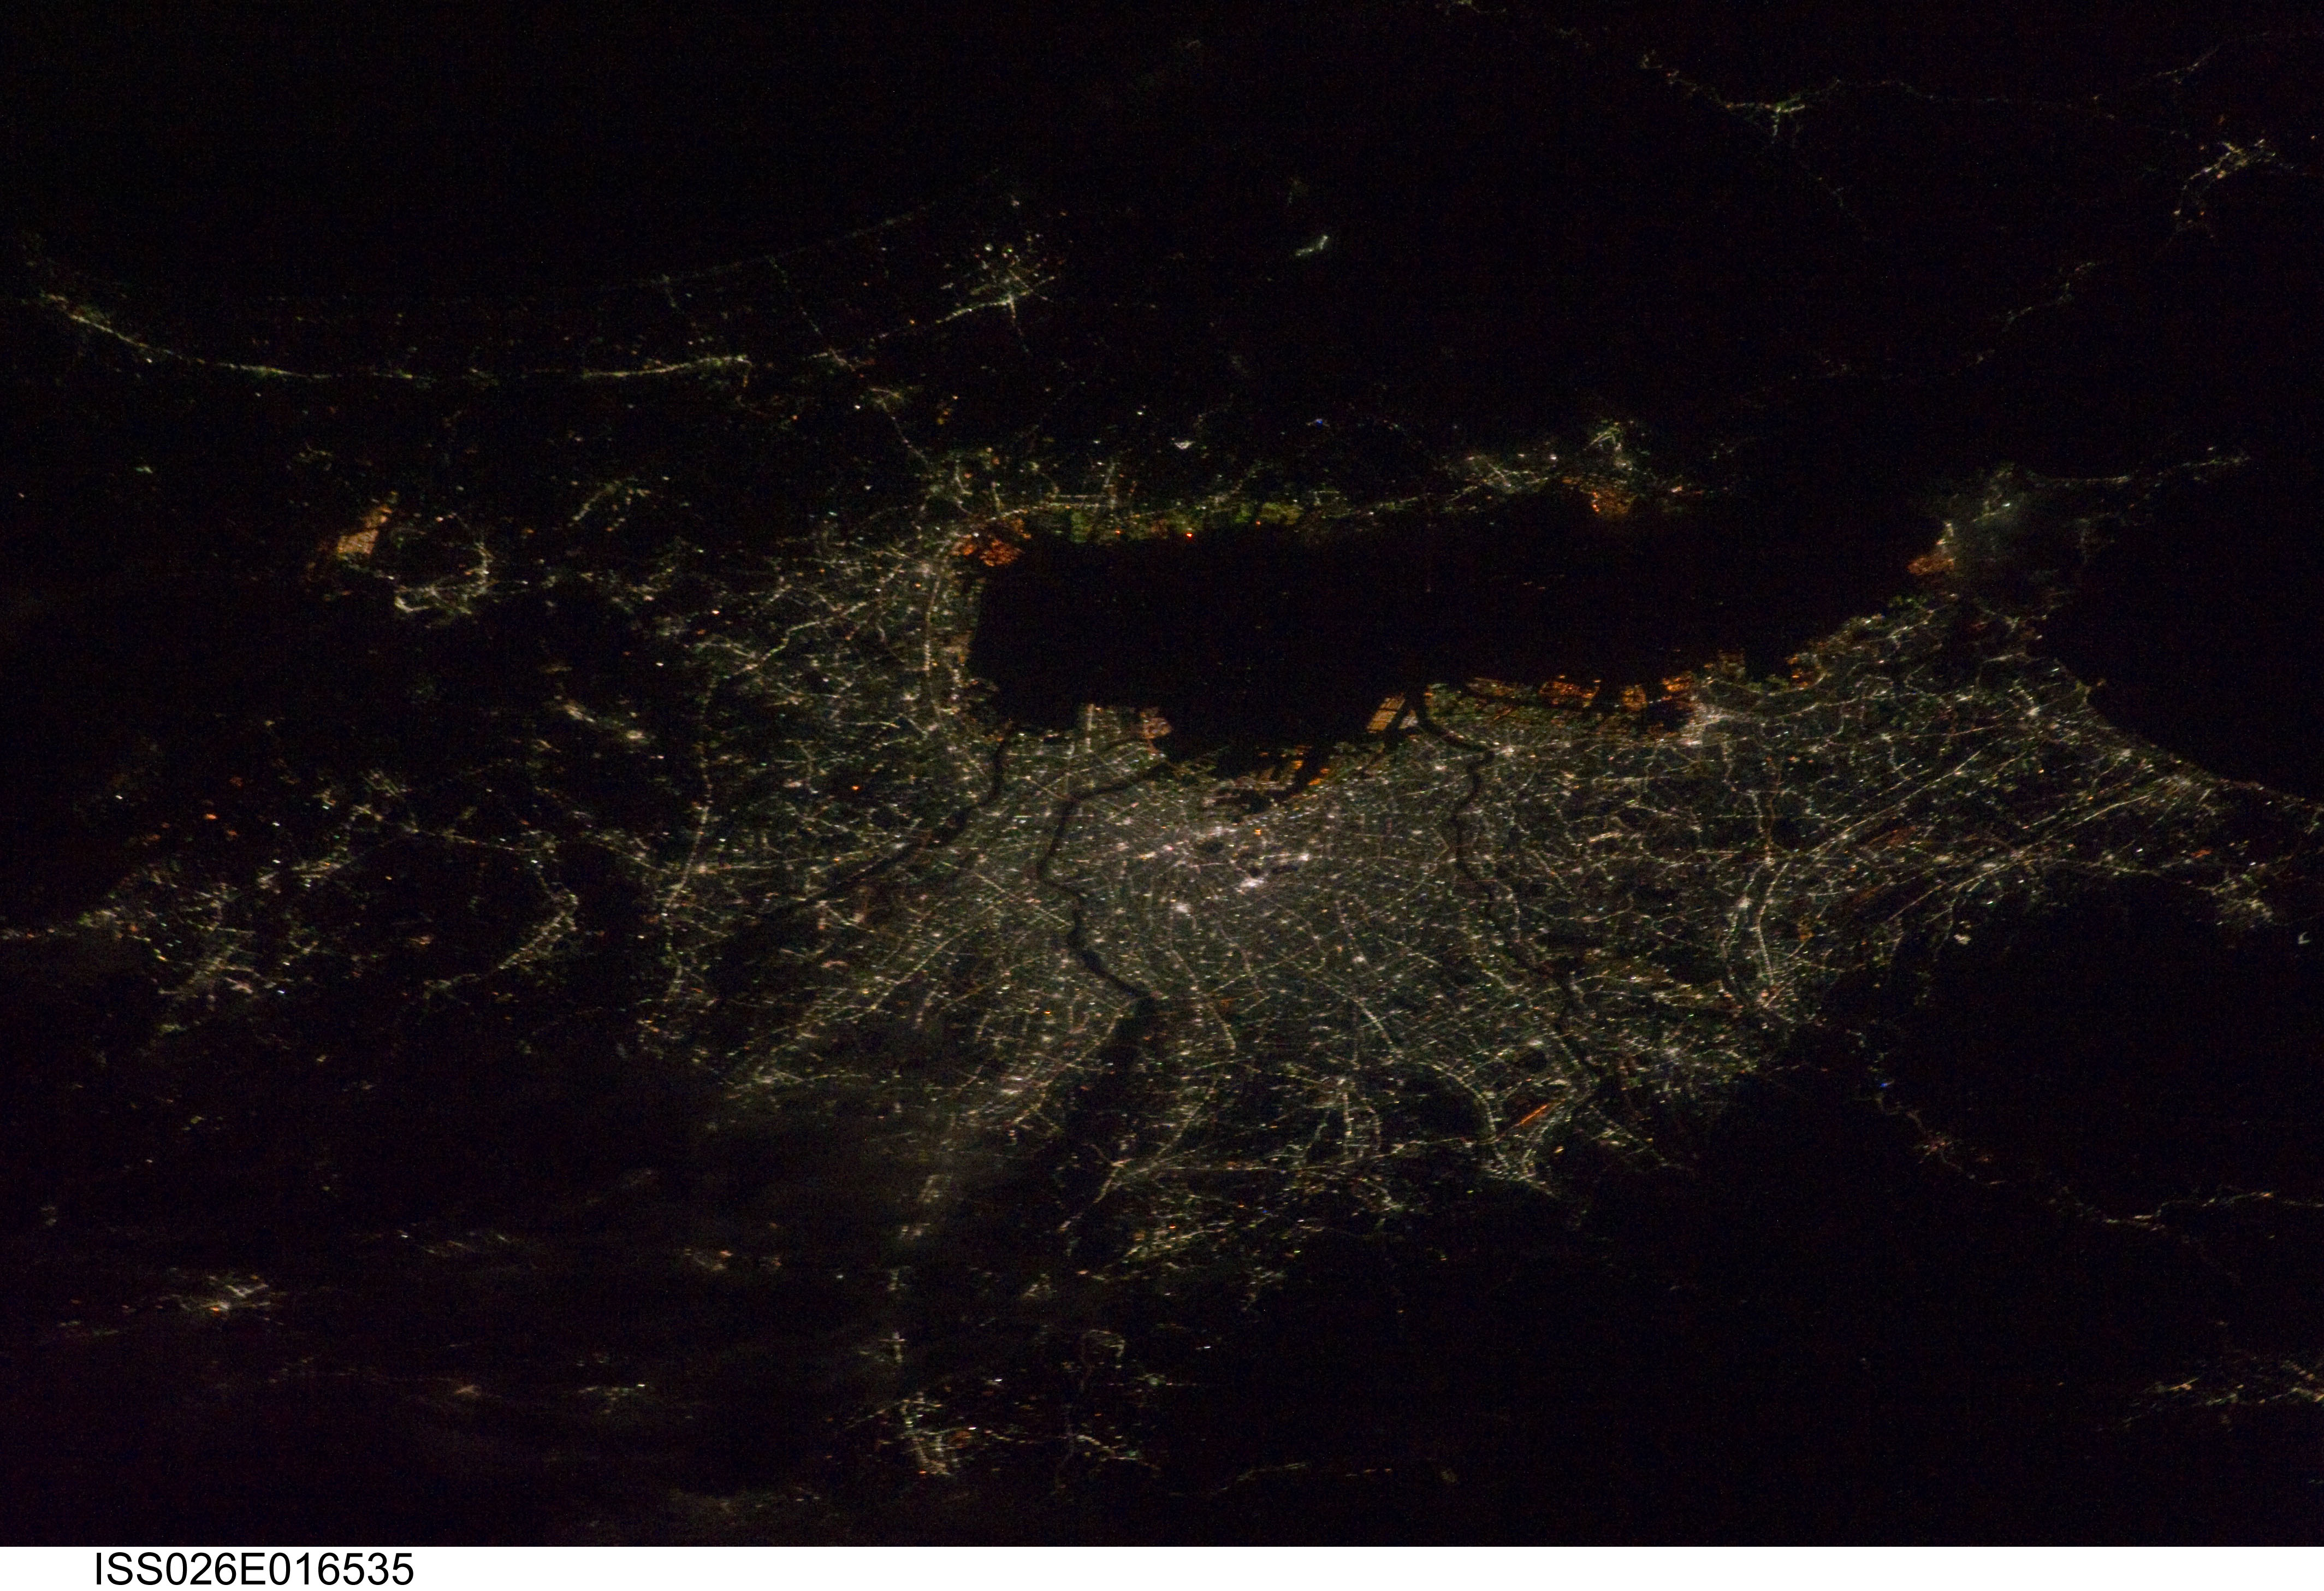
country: JAPAN
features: TOKYO BAY REGION AT NIGHT
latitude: 35.6
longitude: 139.7
